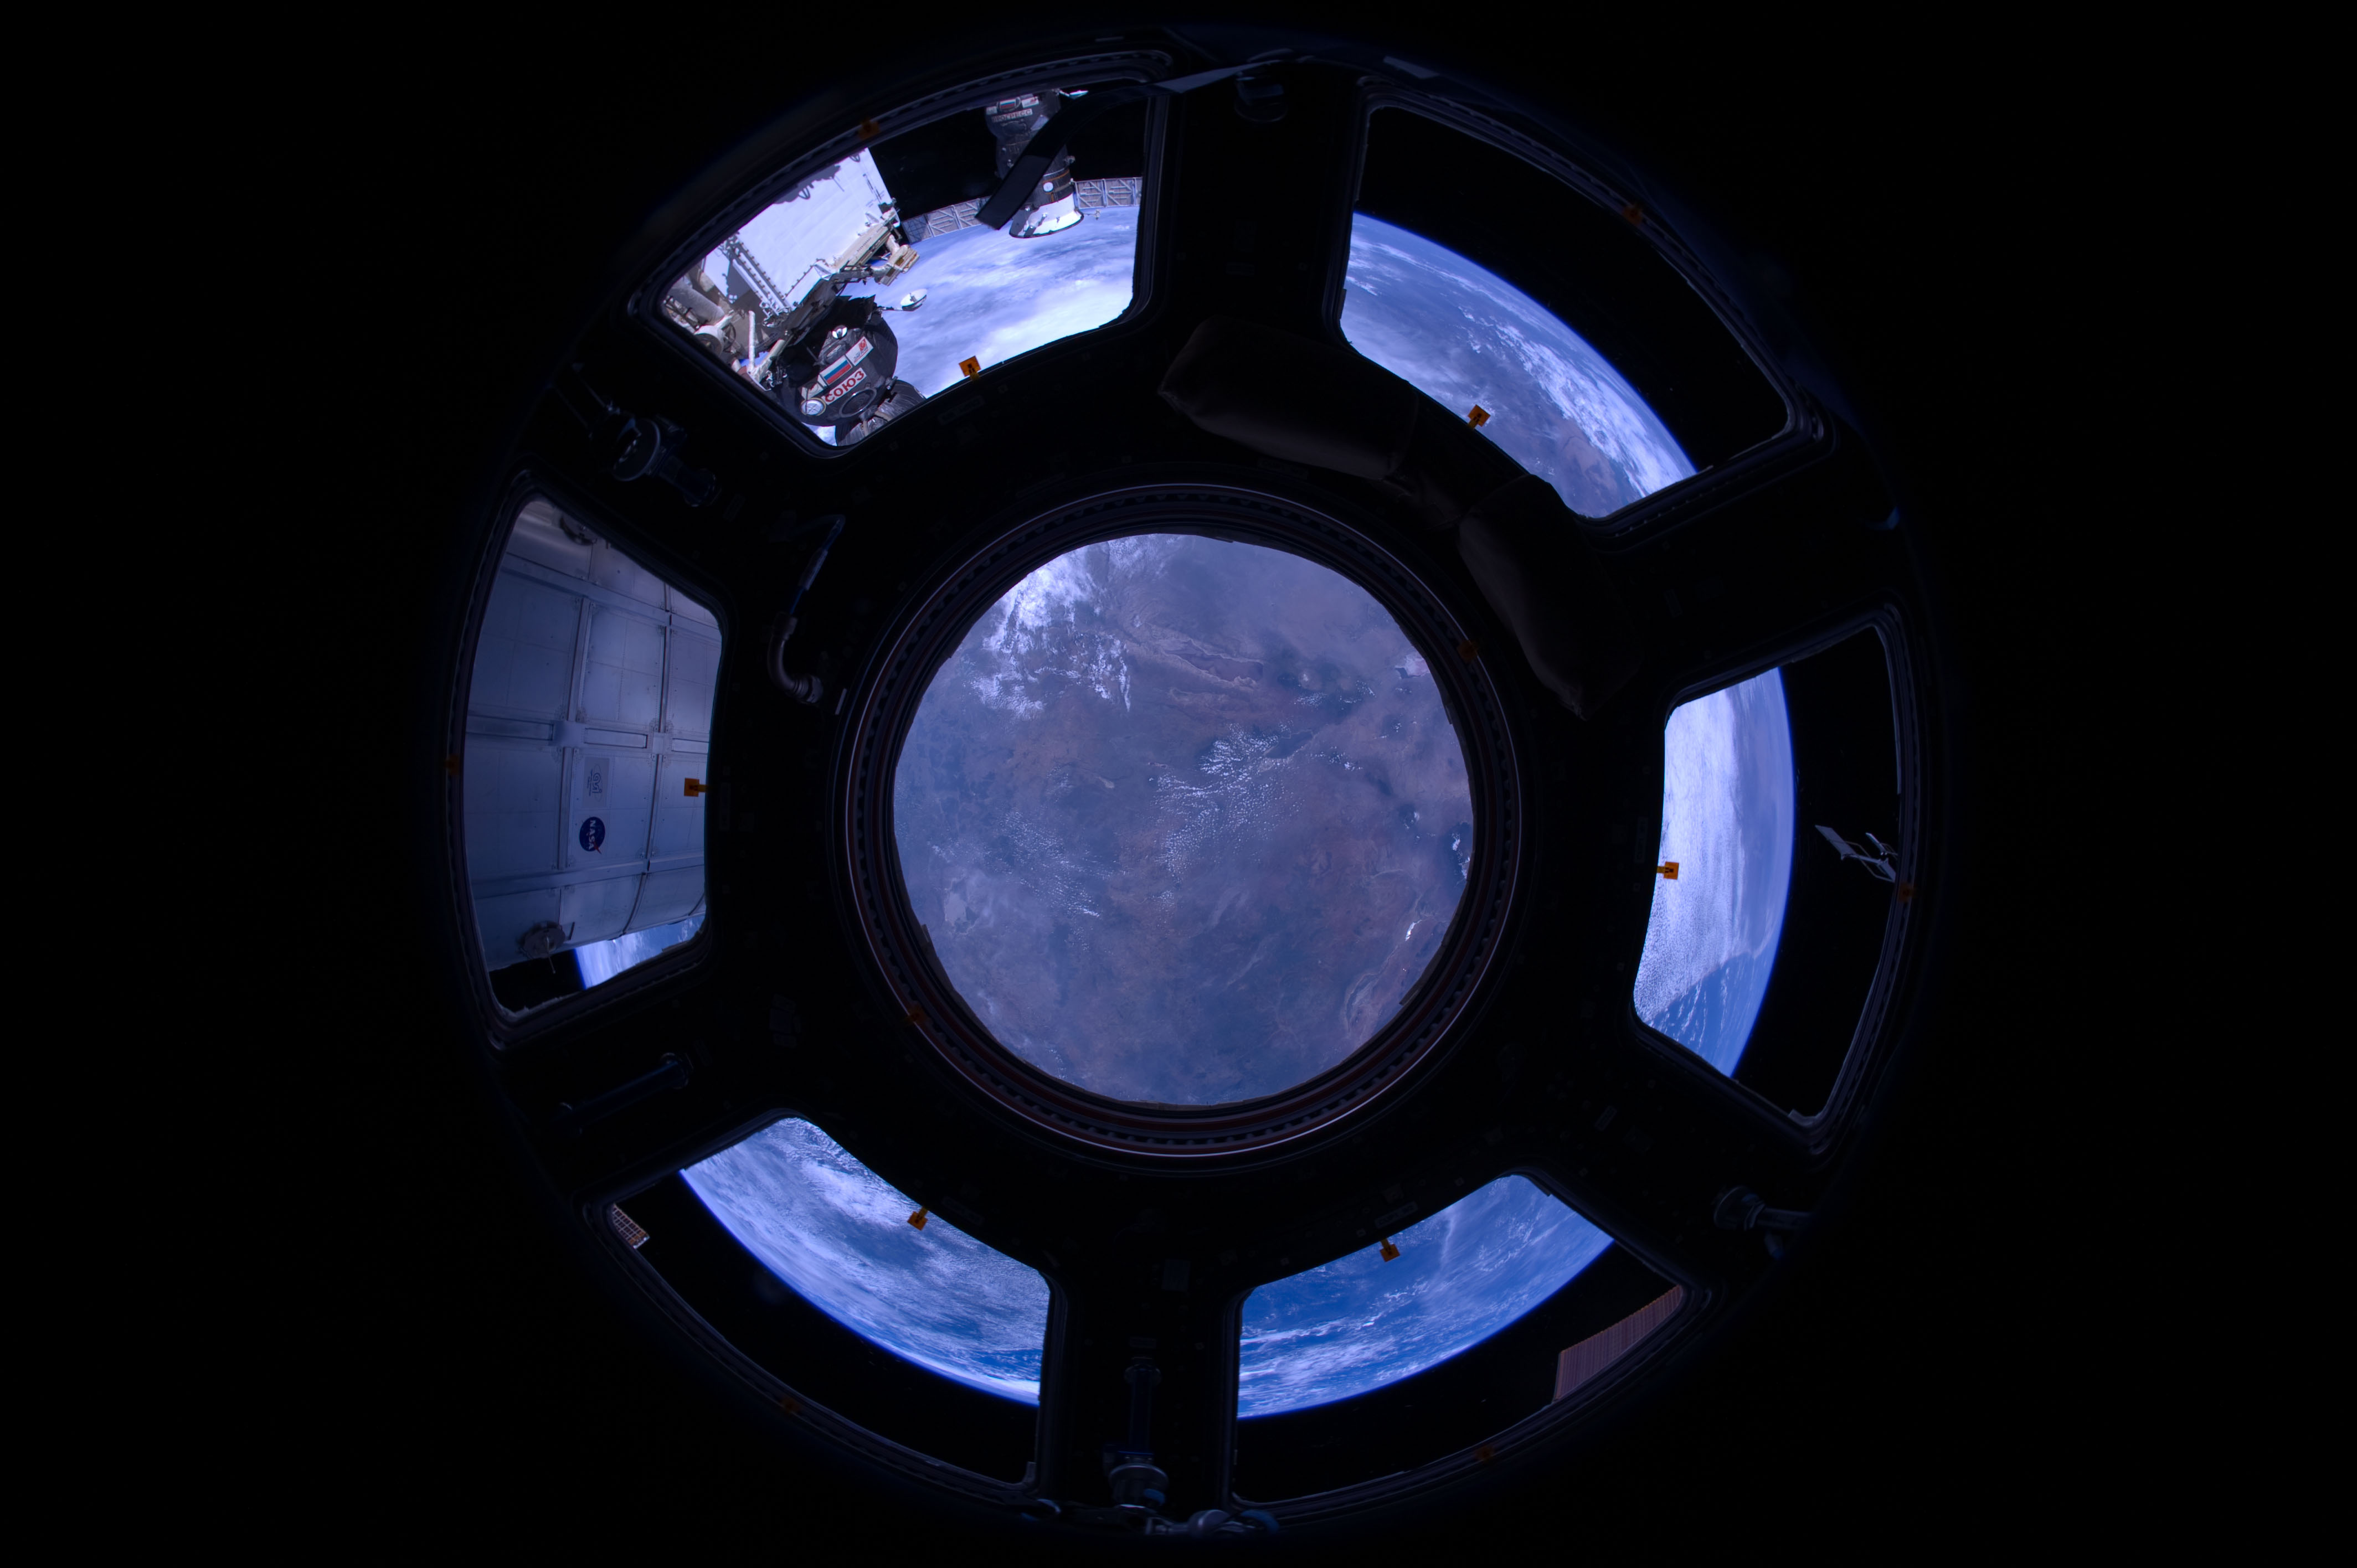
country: TANZANIA
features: L. EYASI, L. MANYARA, NGORONGORO CRATER
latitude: -4.5
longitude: 36.0
